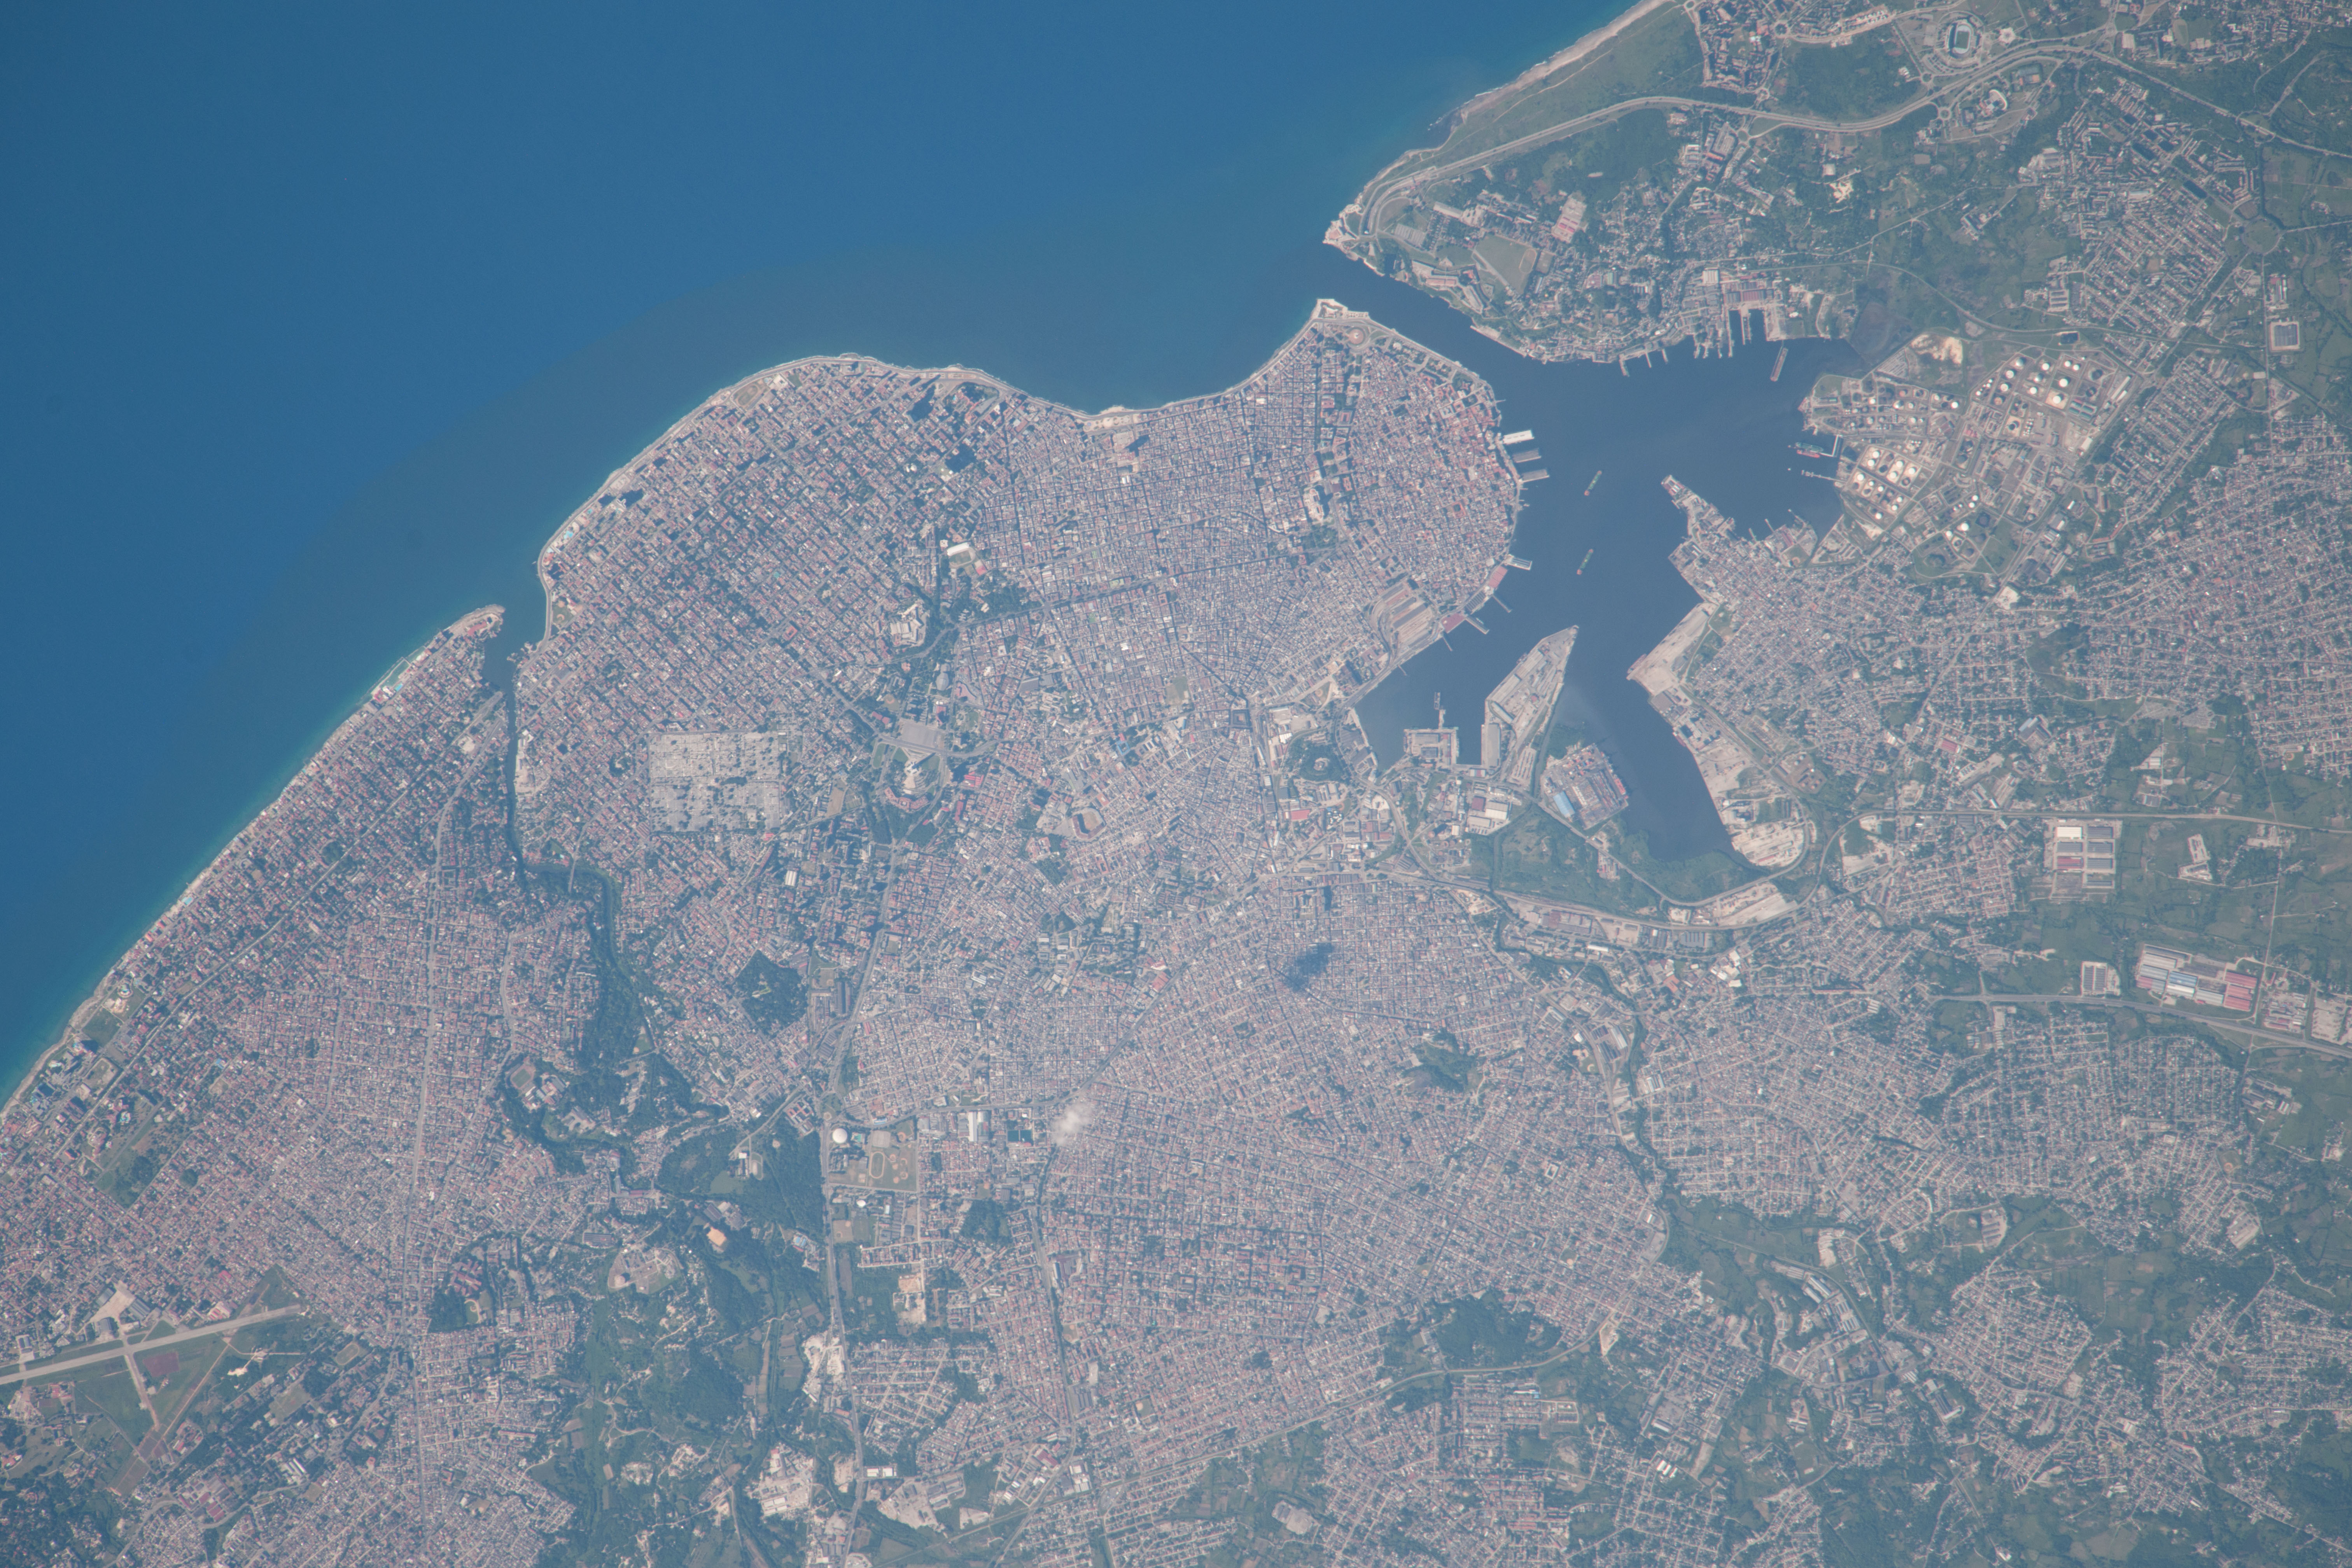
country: CUBA
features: HAVANA, ATLANTIC OCEAN
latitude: 23.1
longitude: -82.4
